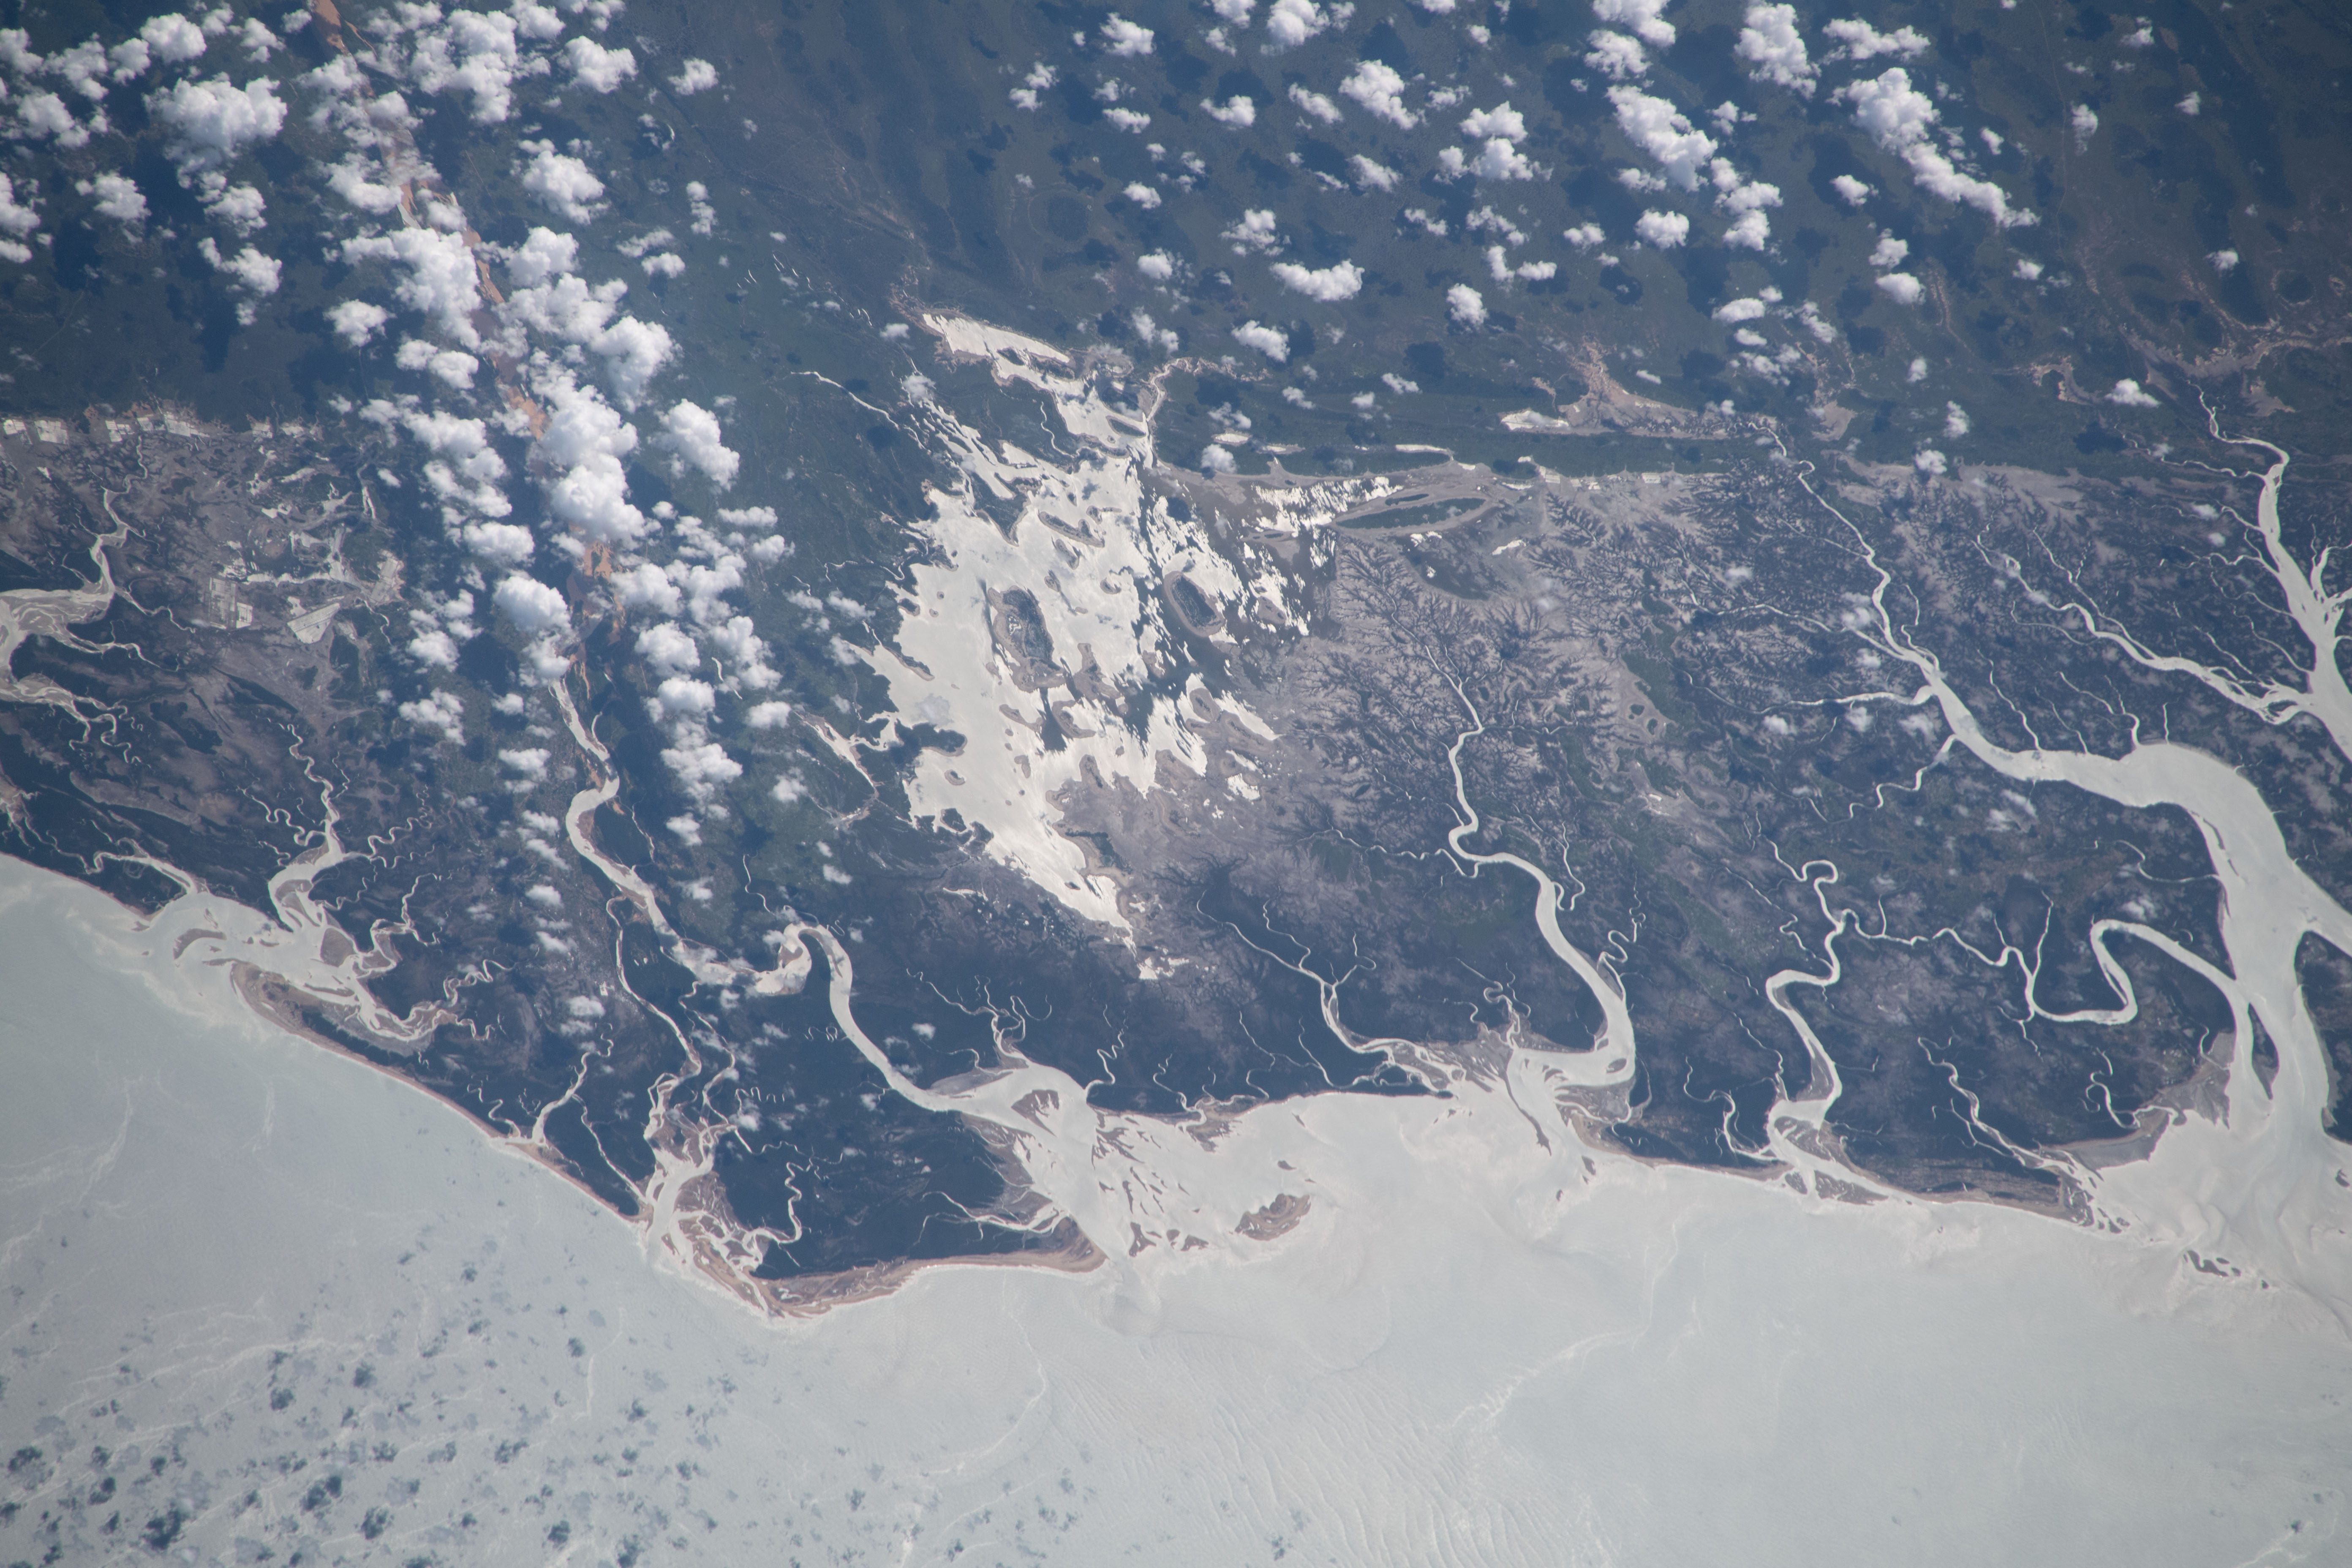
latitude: -20.7
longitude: 34.6
